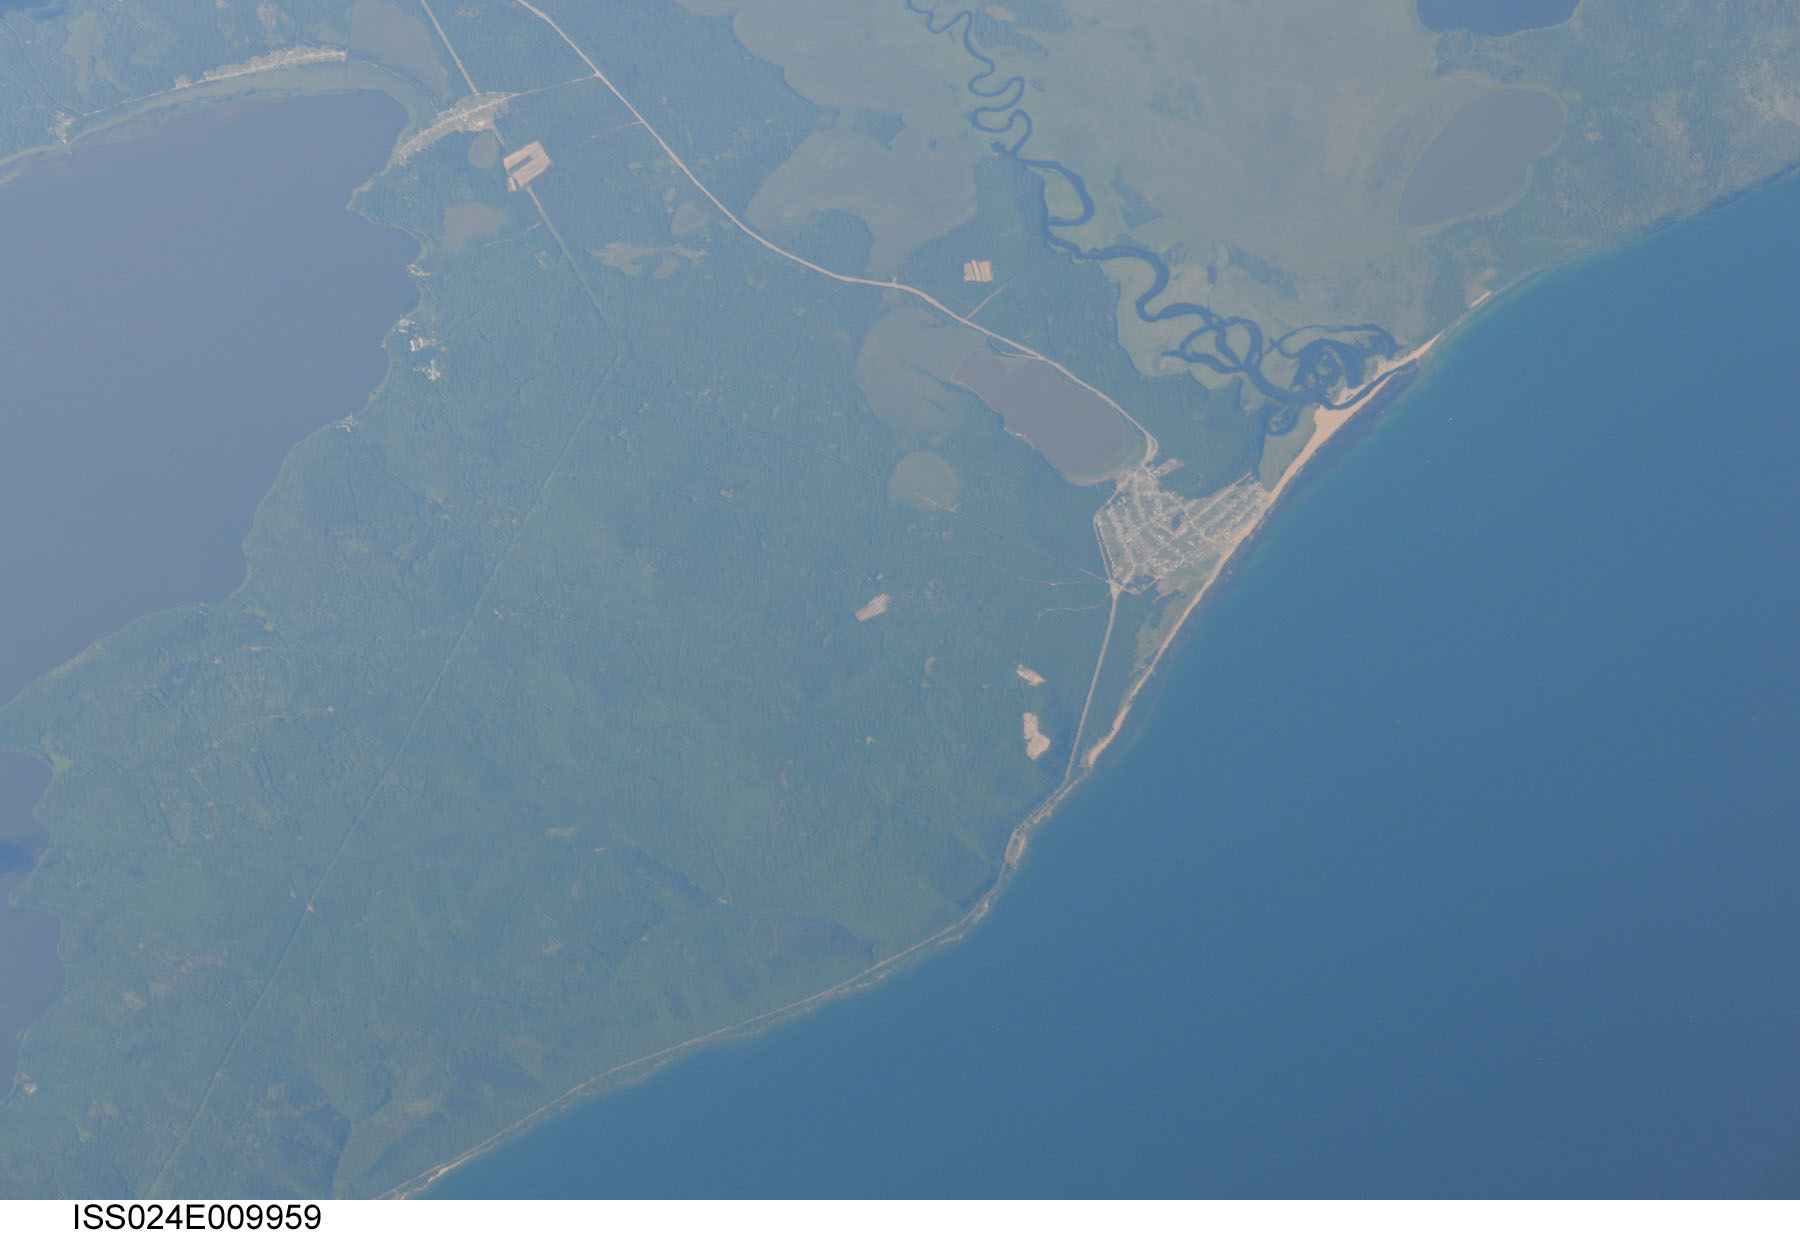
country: RUSSIAN FEDERATION
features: GREMYACHINSK, KOTOKEL', LAKE KOTODEL'SKOYE, E. SHORE OF LAKE BAIKAL
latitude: 52.8
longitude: 108.0
